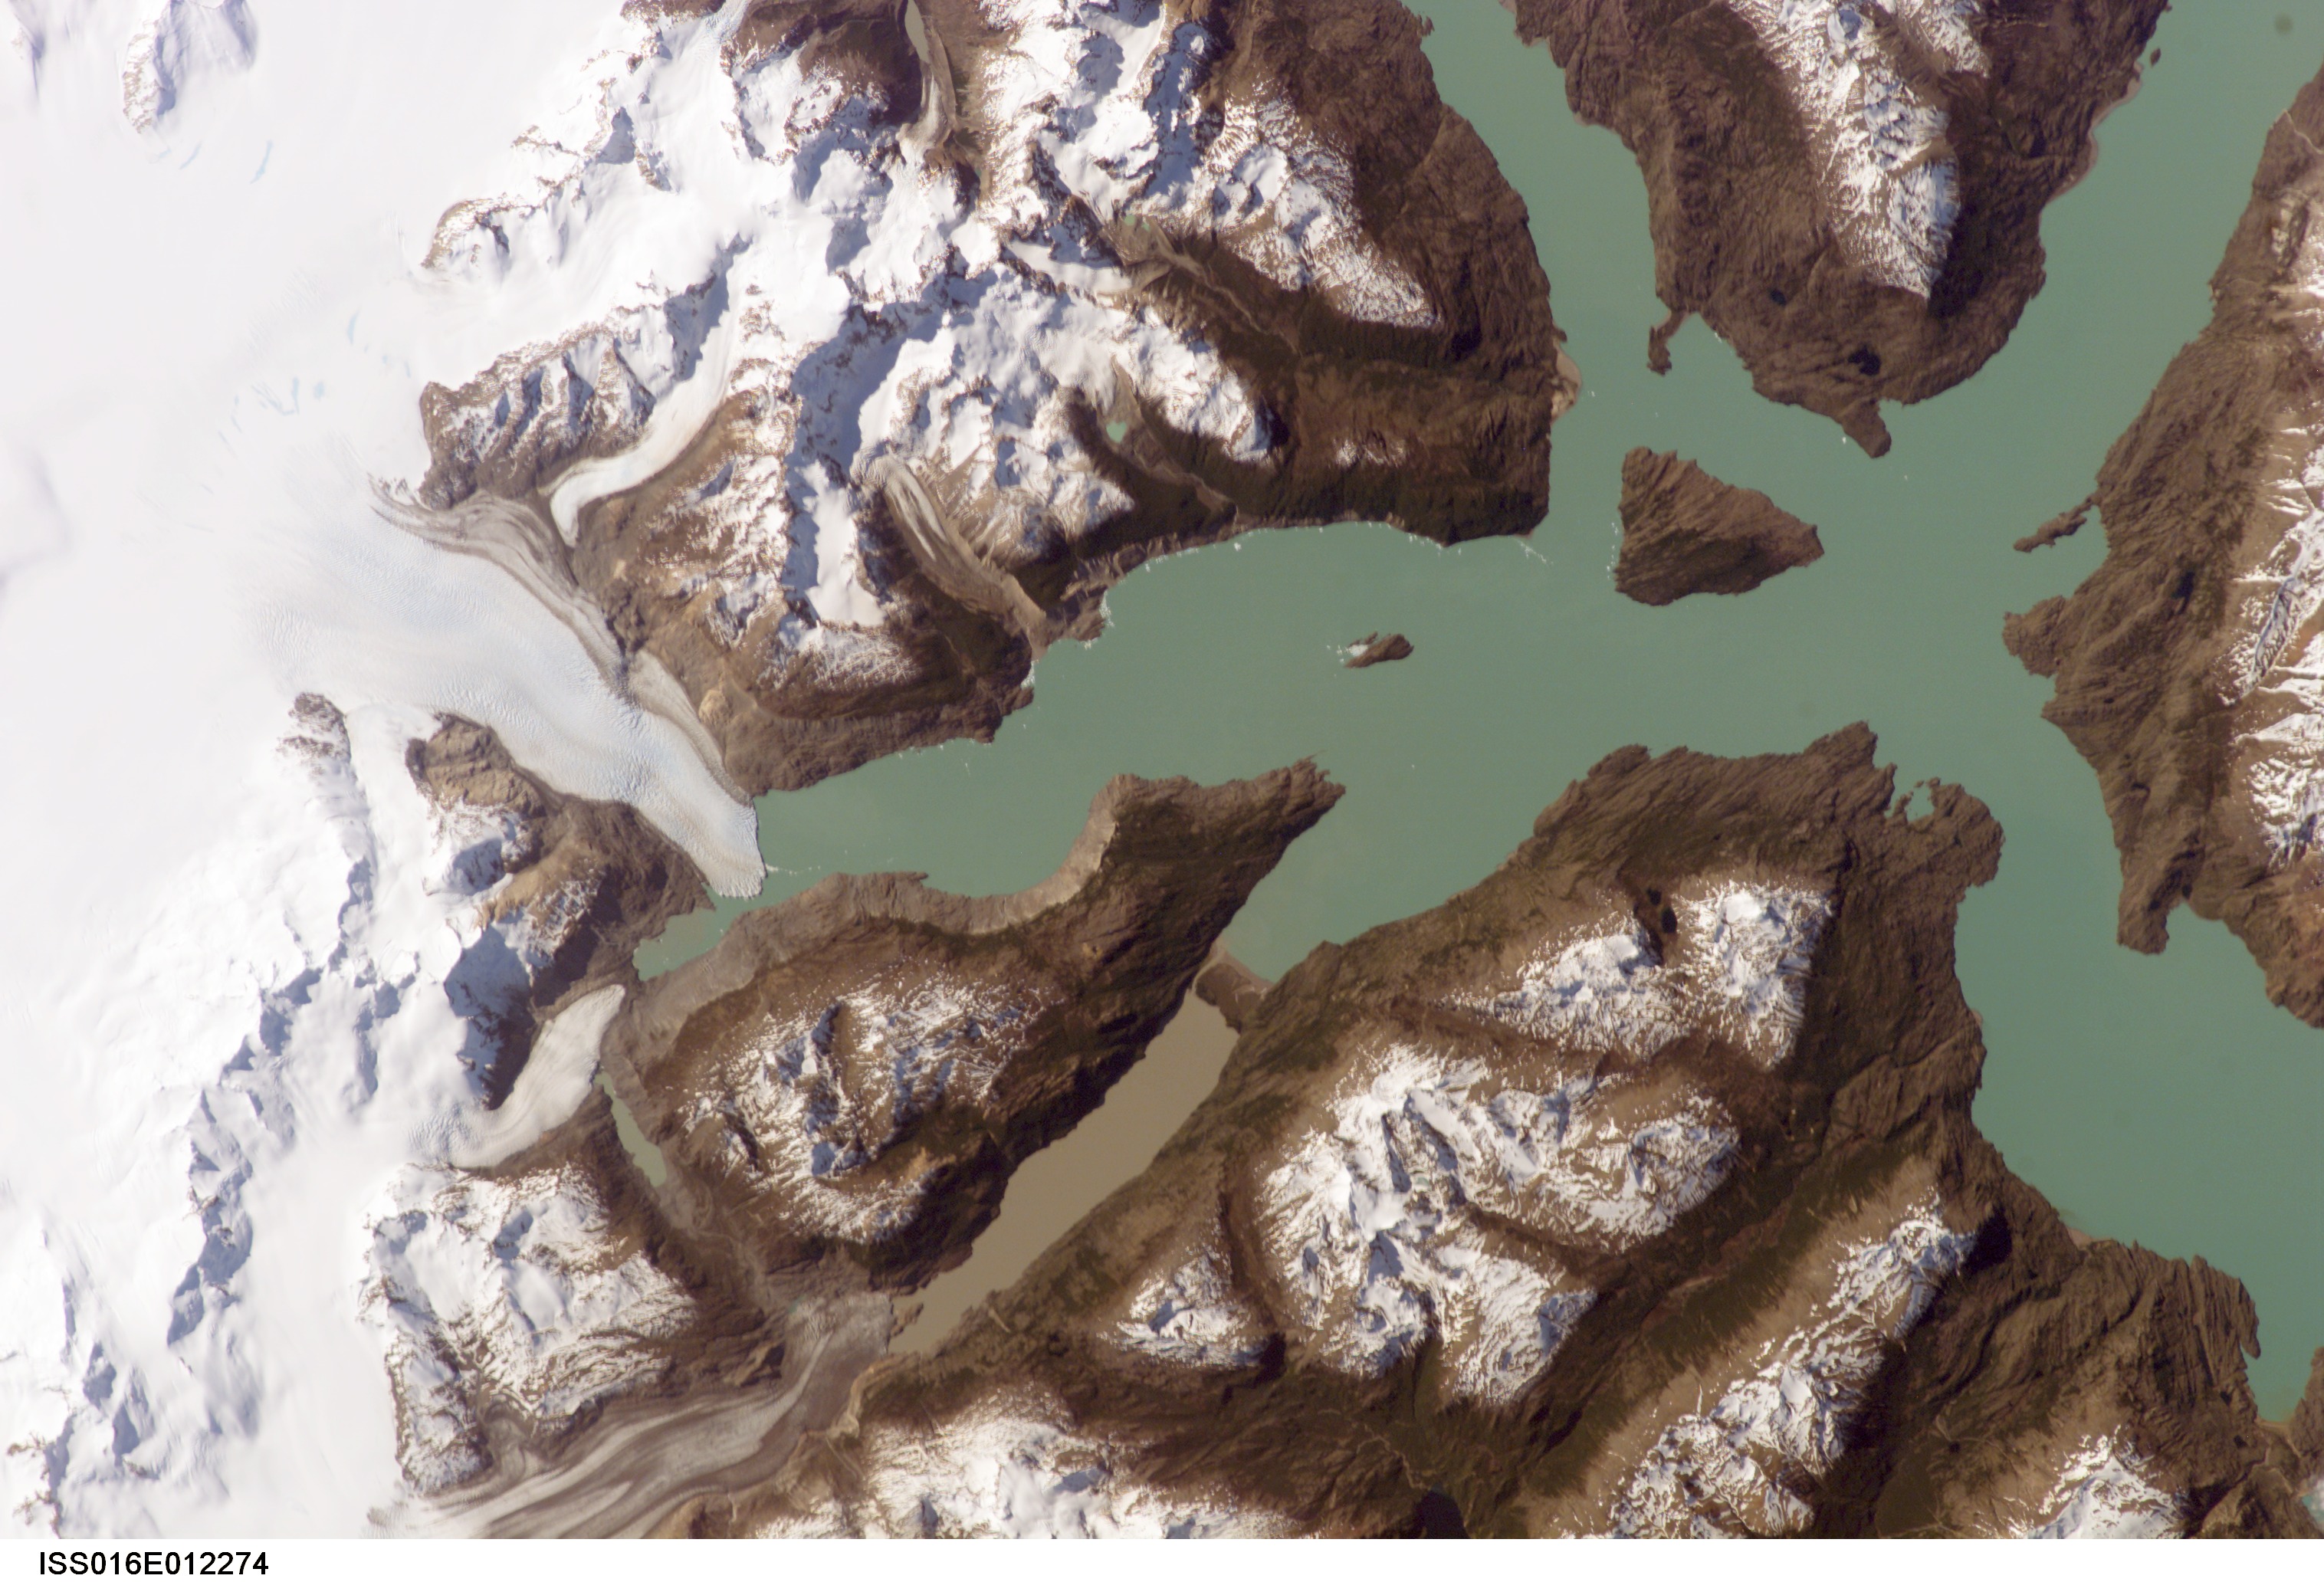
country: ARGENTINA
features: O'HIGGINS GLACIER, ICE FIELD
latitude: -49.0
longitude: -73.0
